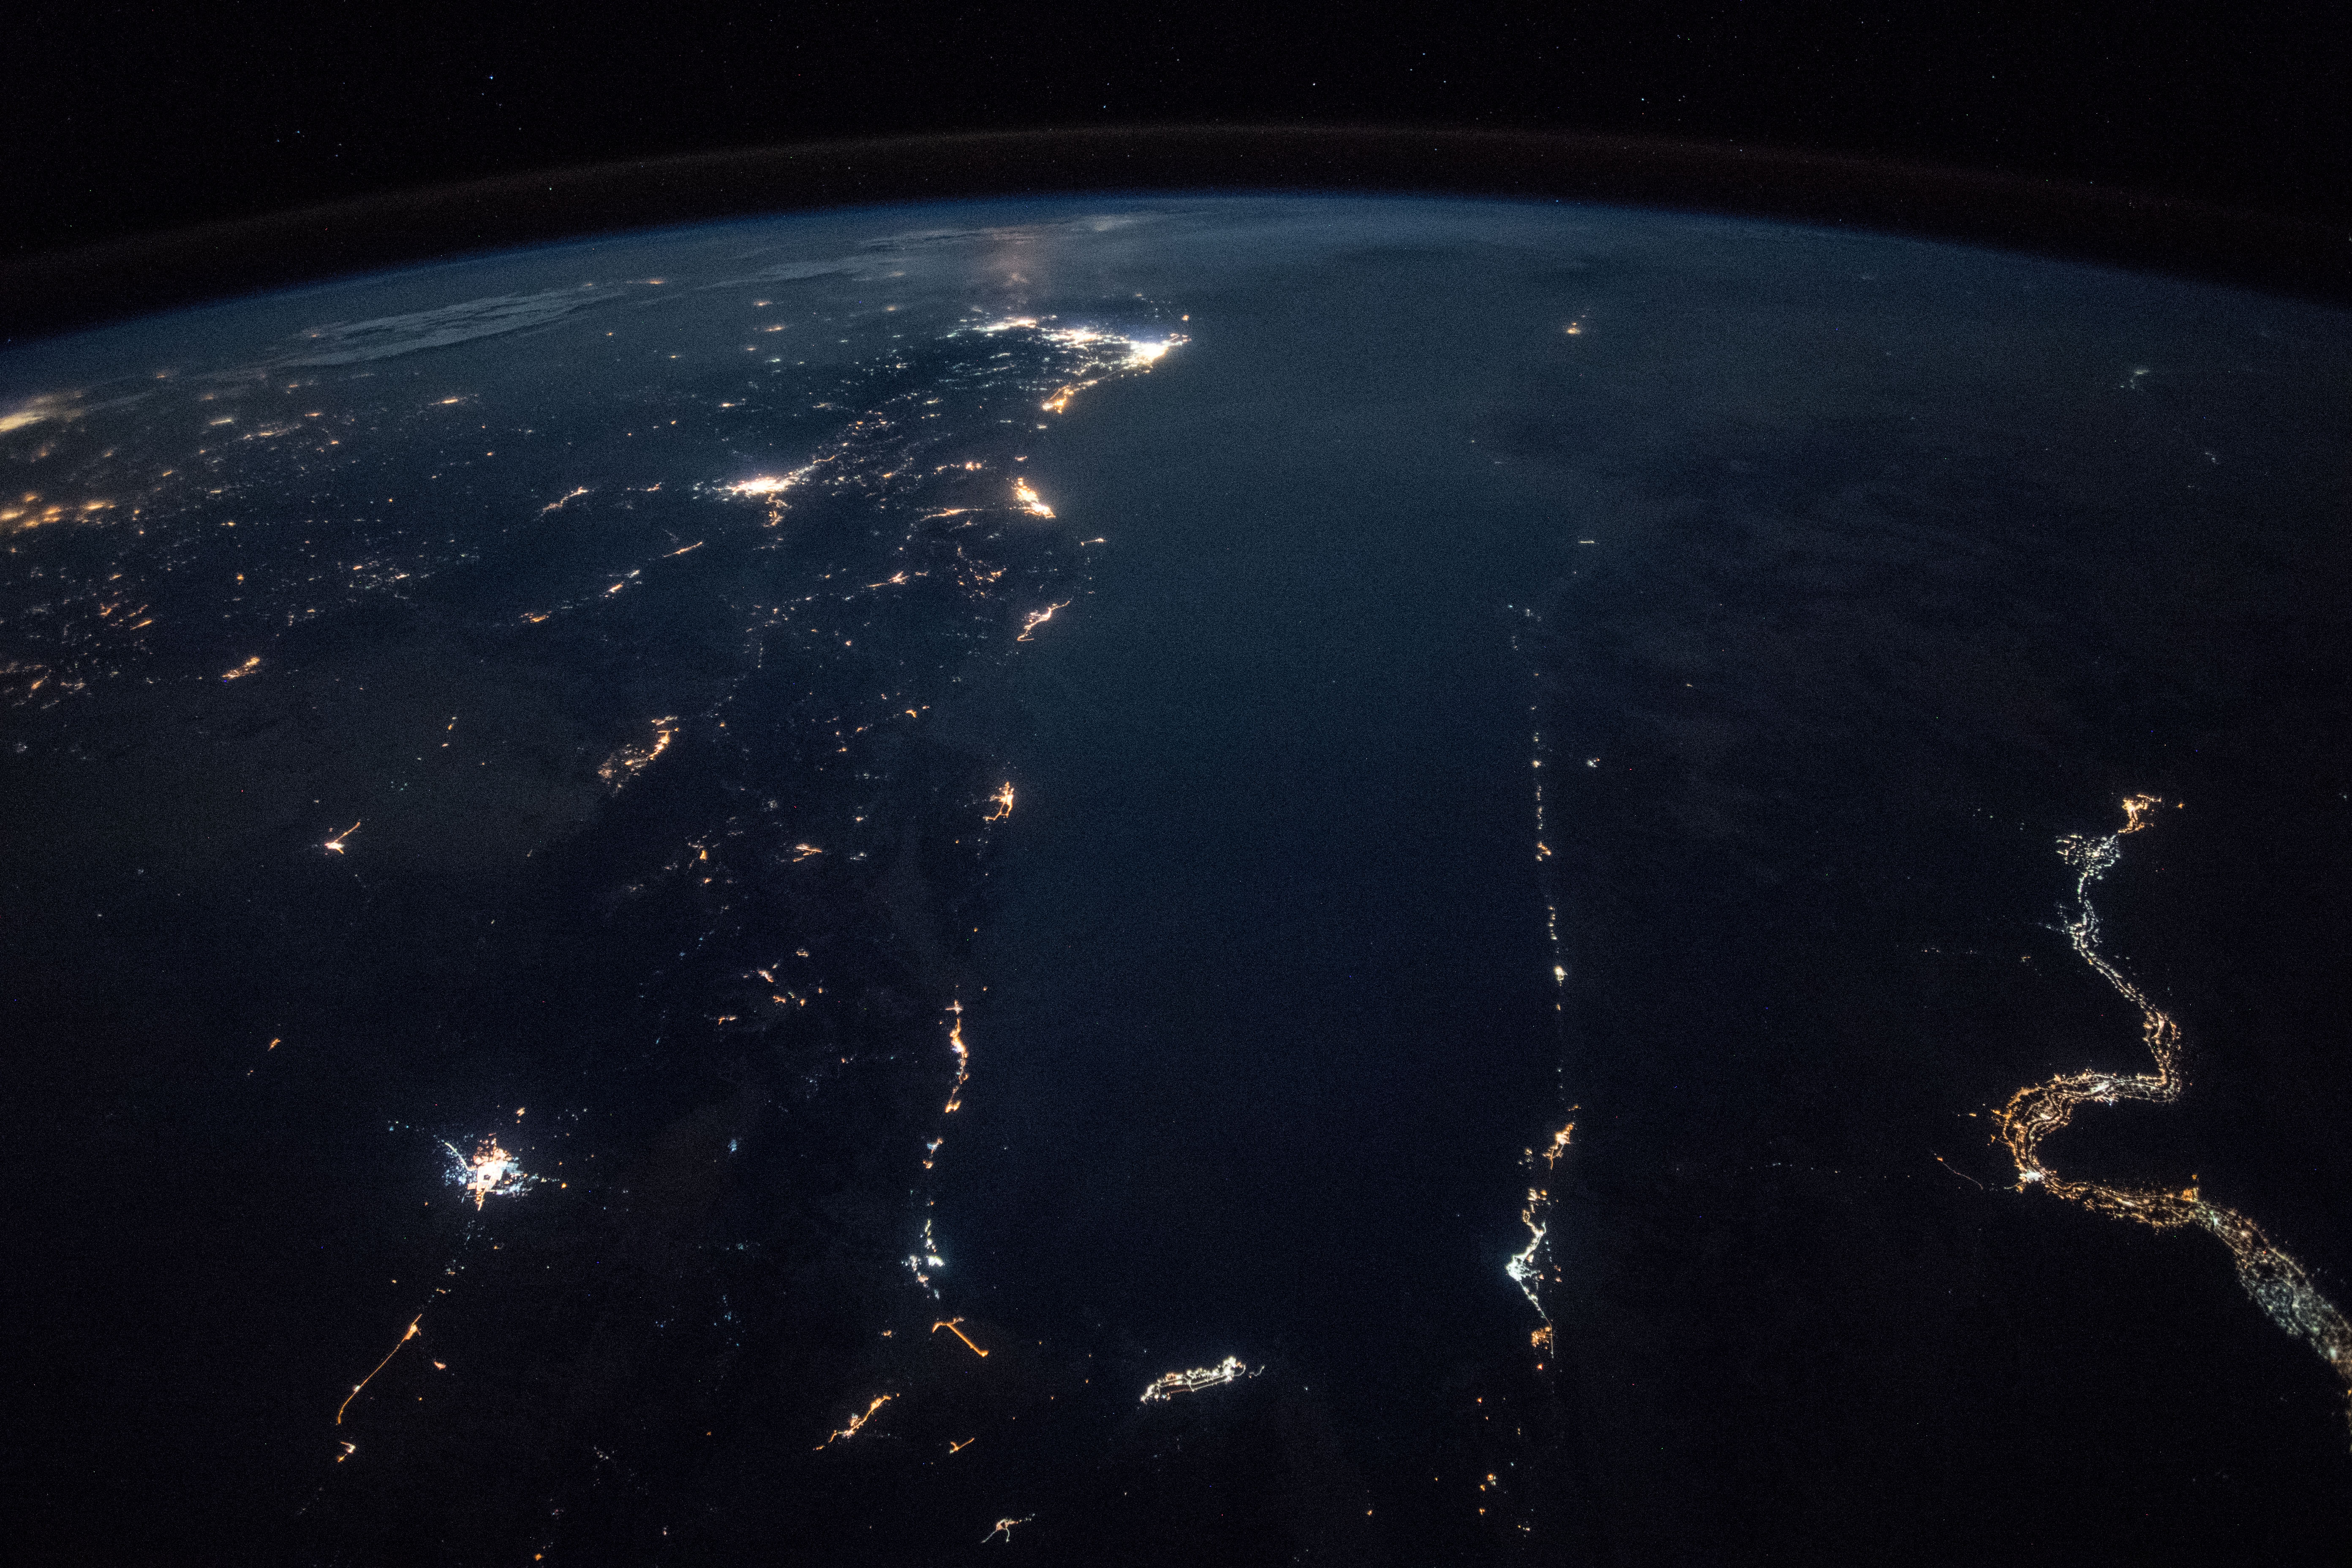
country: SAUDI ARABIA
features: RED SEA, GULF OF SUEZ, GULF OF AQABA, EASTERN DESERT, DUBA CITY, RAS MOHAMMED CITY, SHARM EL-SHEIKH, TABUK CITY, NIGHT, EARTH LIMB
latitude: 27.2
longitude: 35.2
